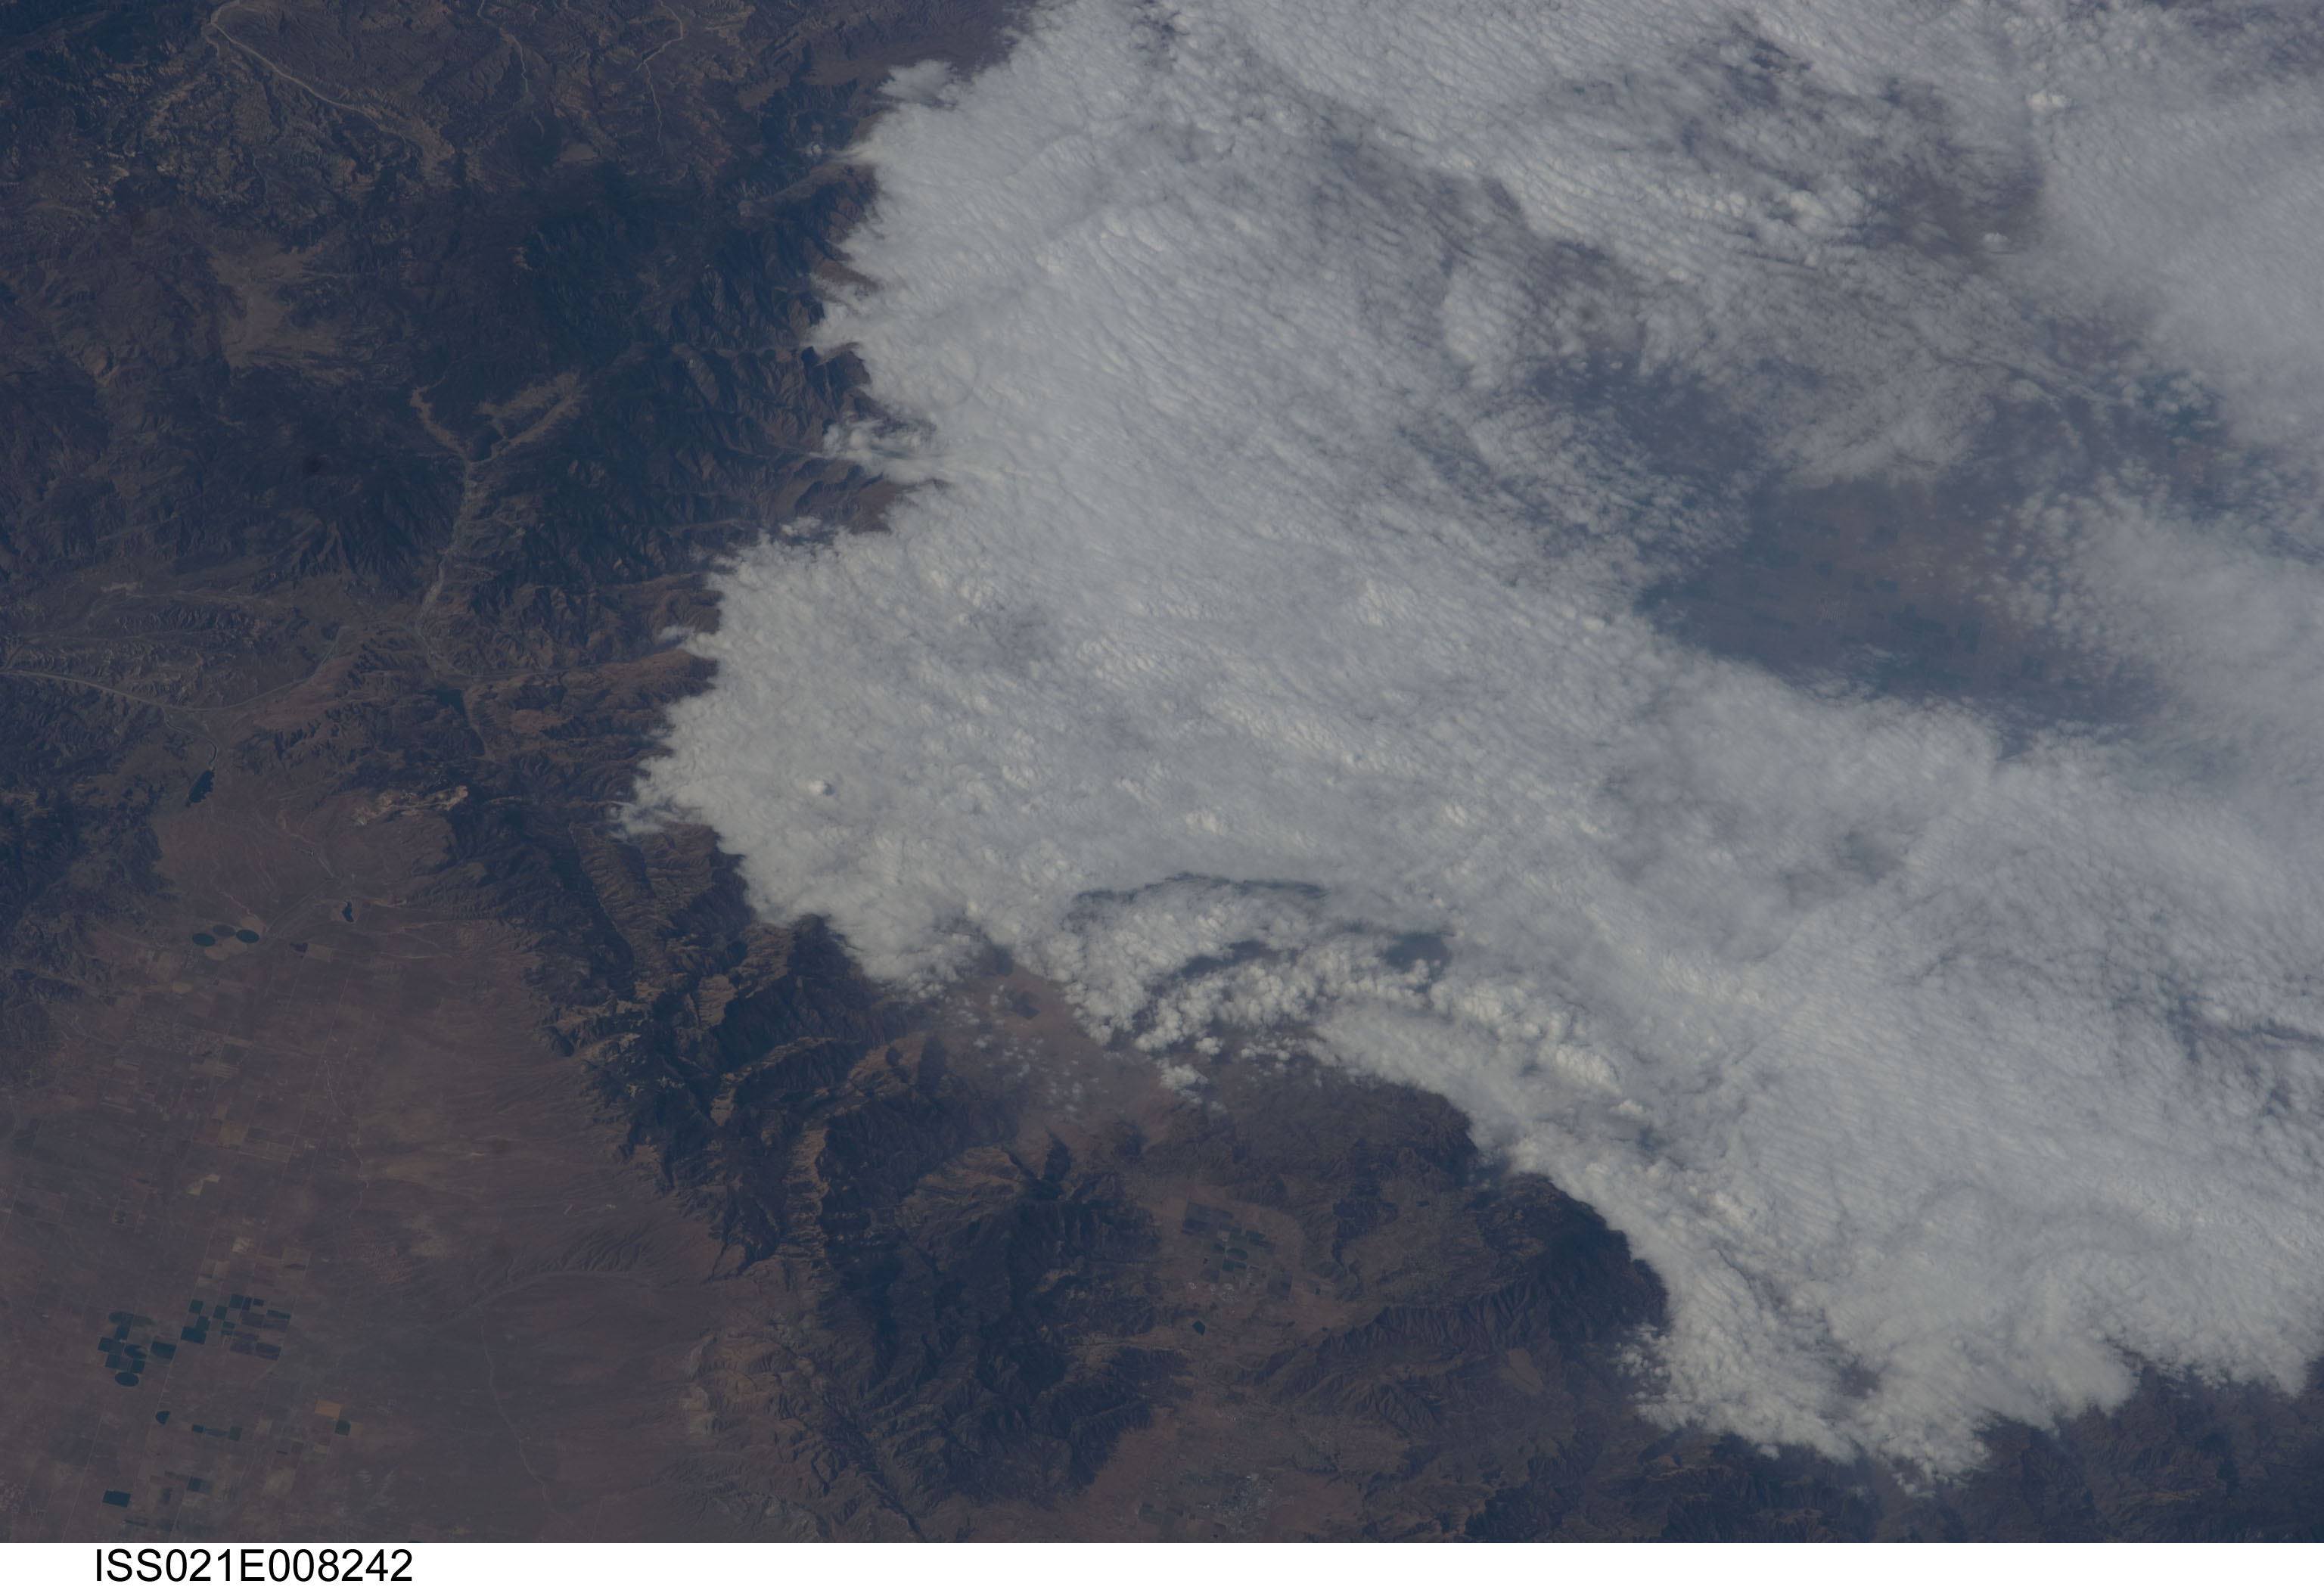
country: USA-CALIFORNIA
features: TEHACHAPI MTS., FOREST, DESERT, AGR., BAKERSFIELD AREA
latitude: 35.1
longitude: -118.9
